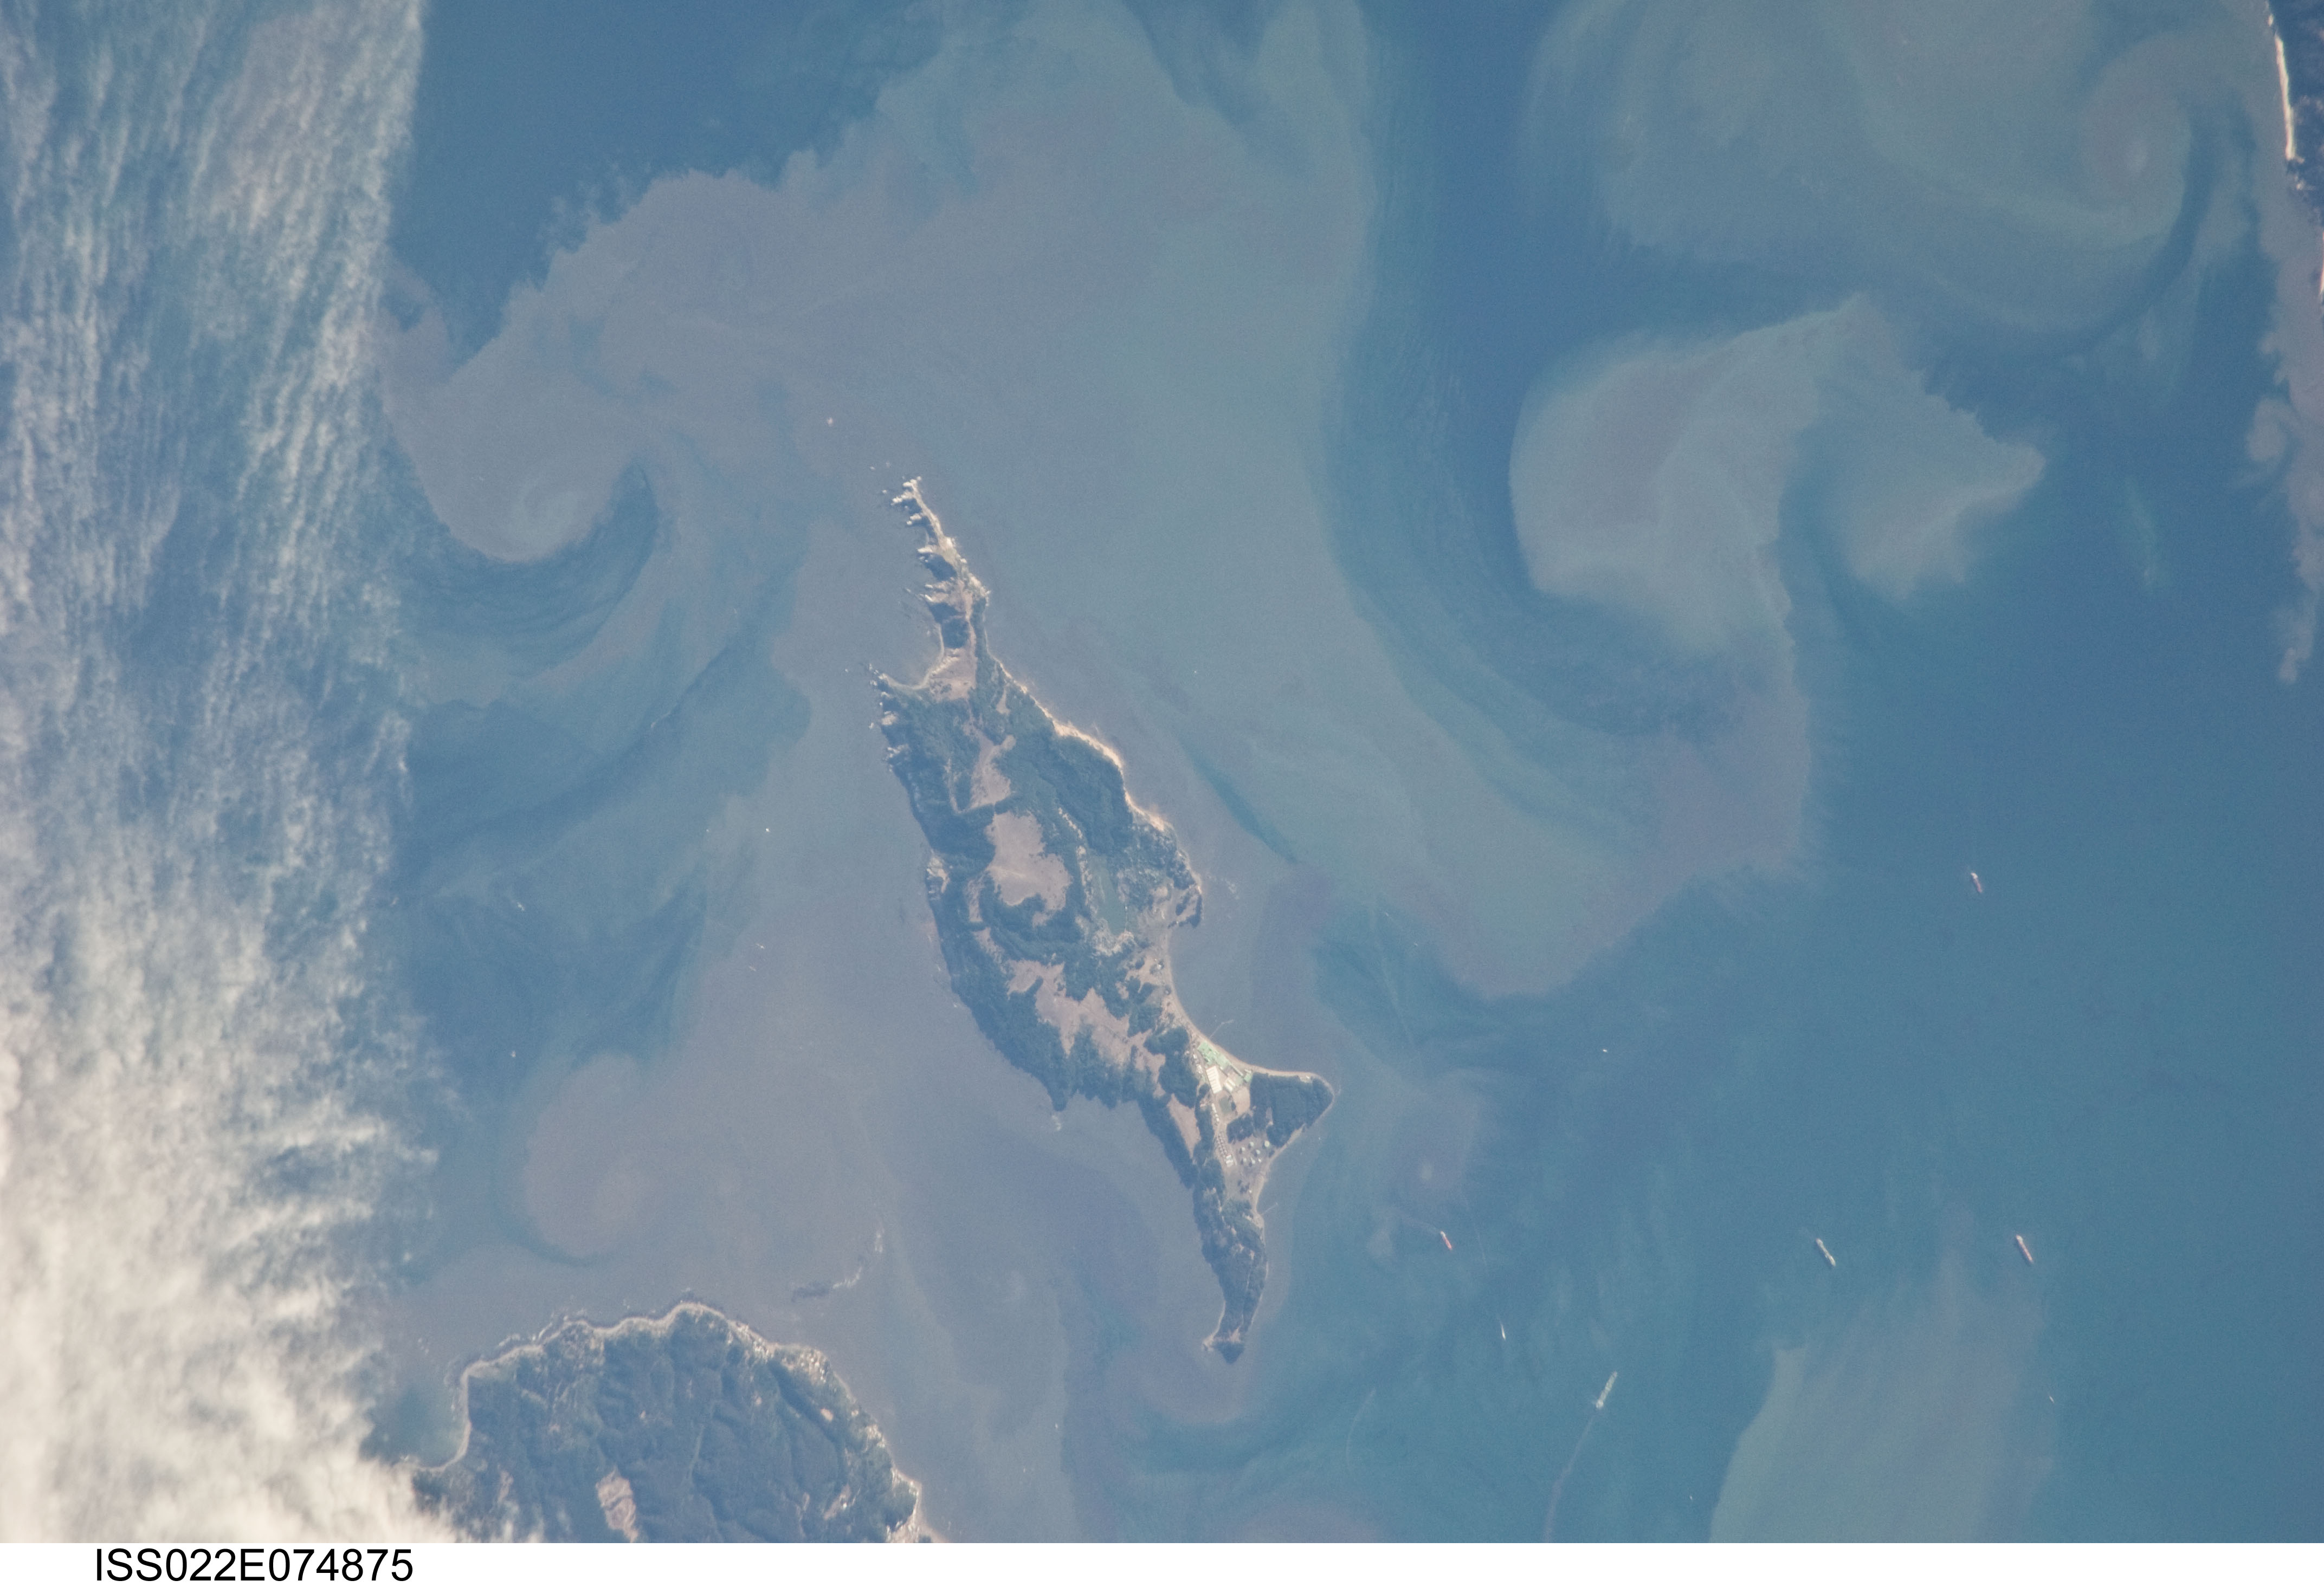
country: CHILE
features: QUIRIQUINA I., CONCEPCION B., SED.
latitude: -36.6
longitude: -73.0
